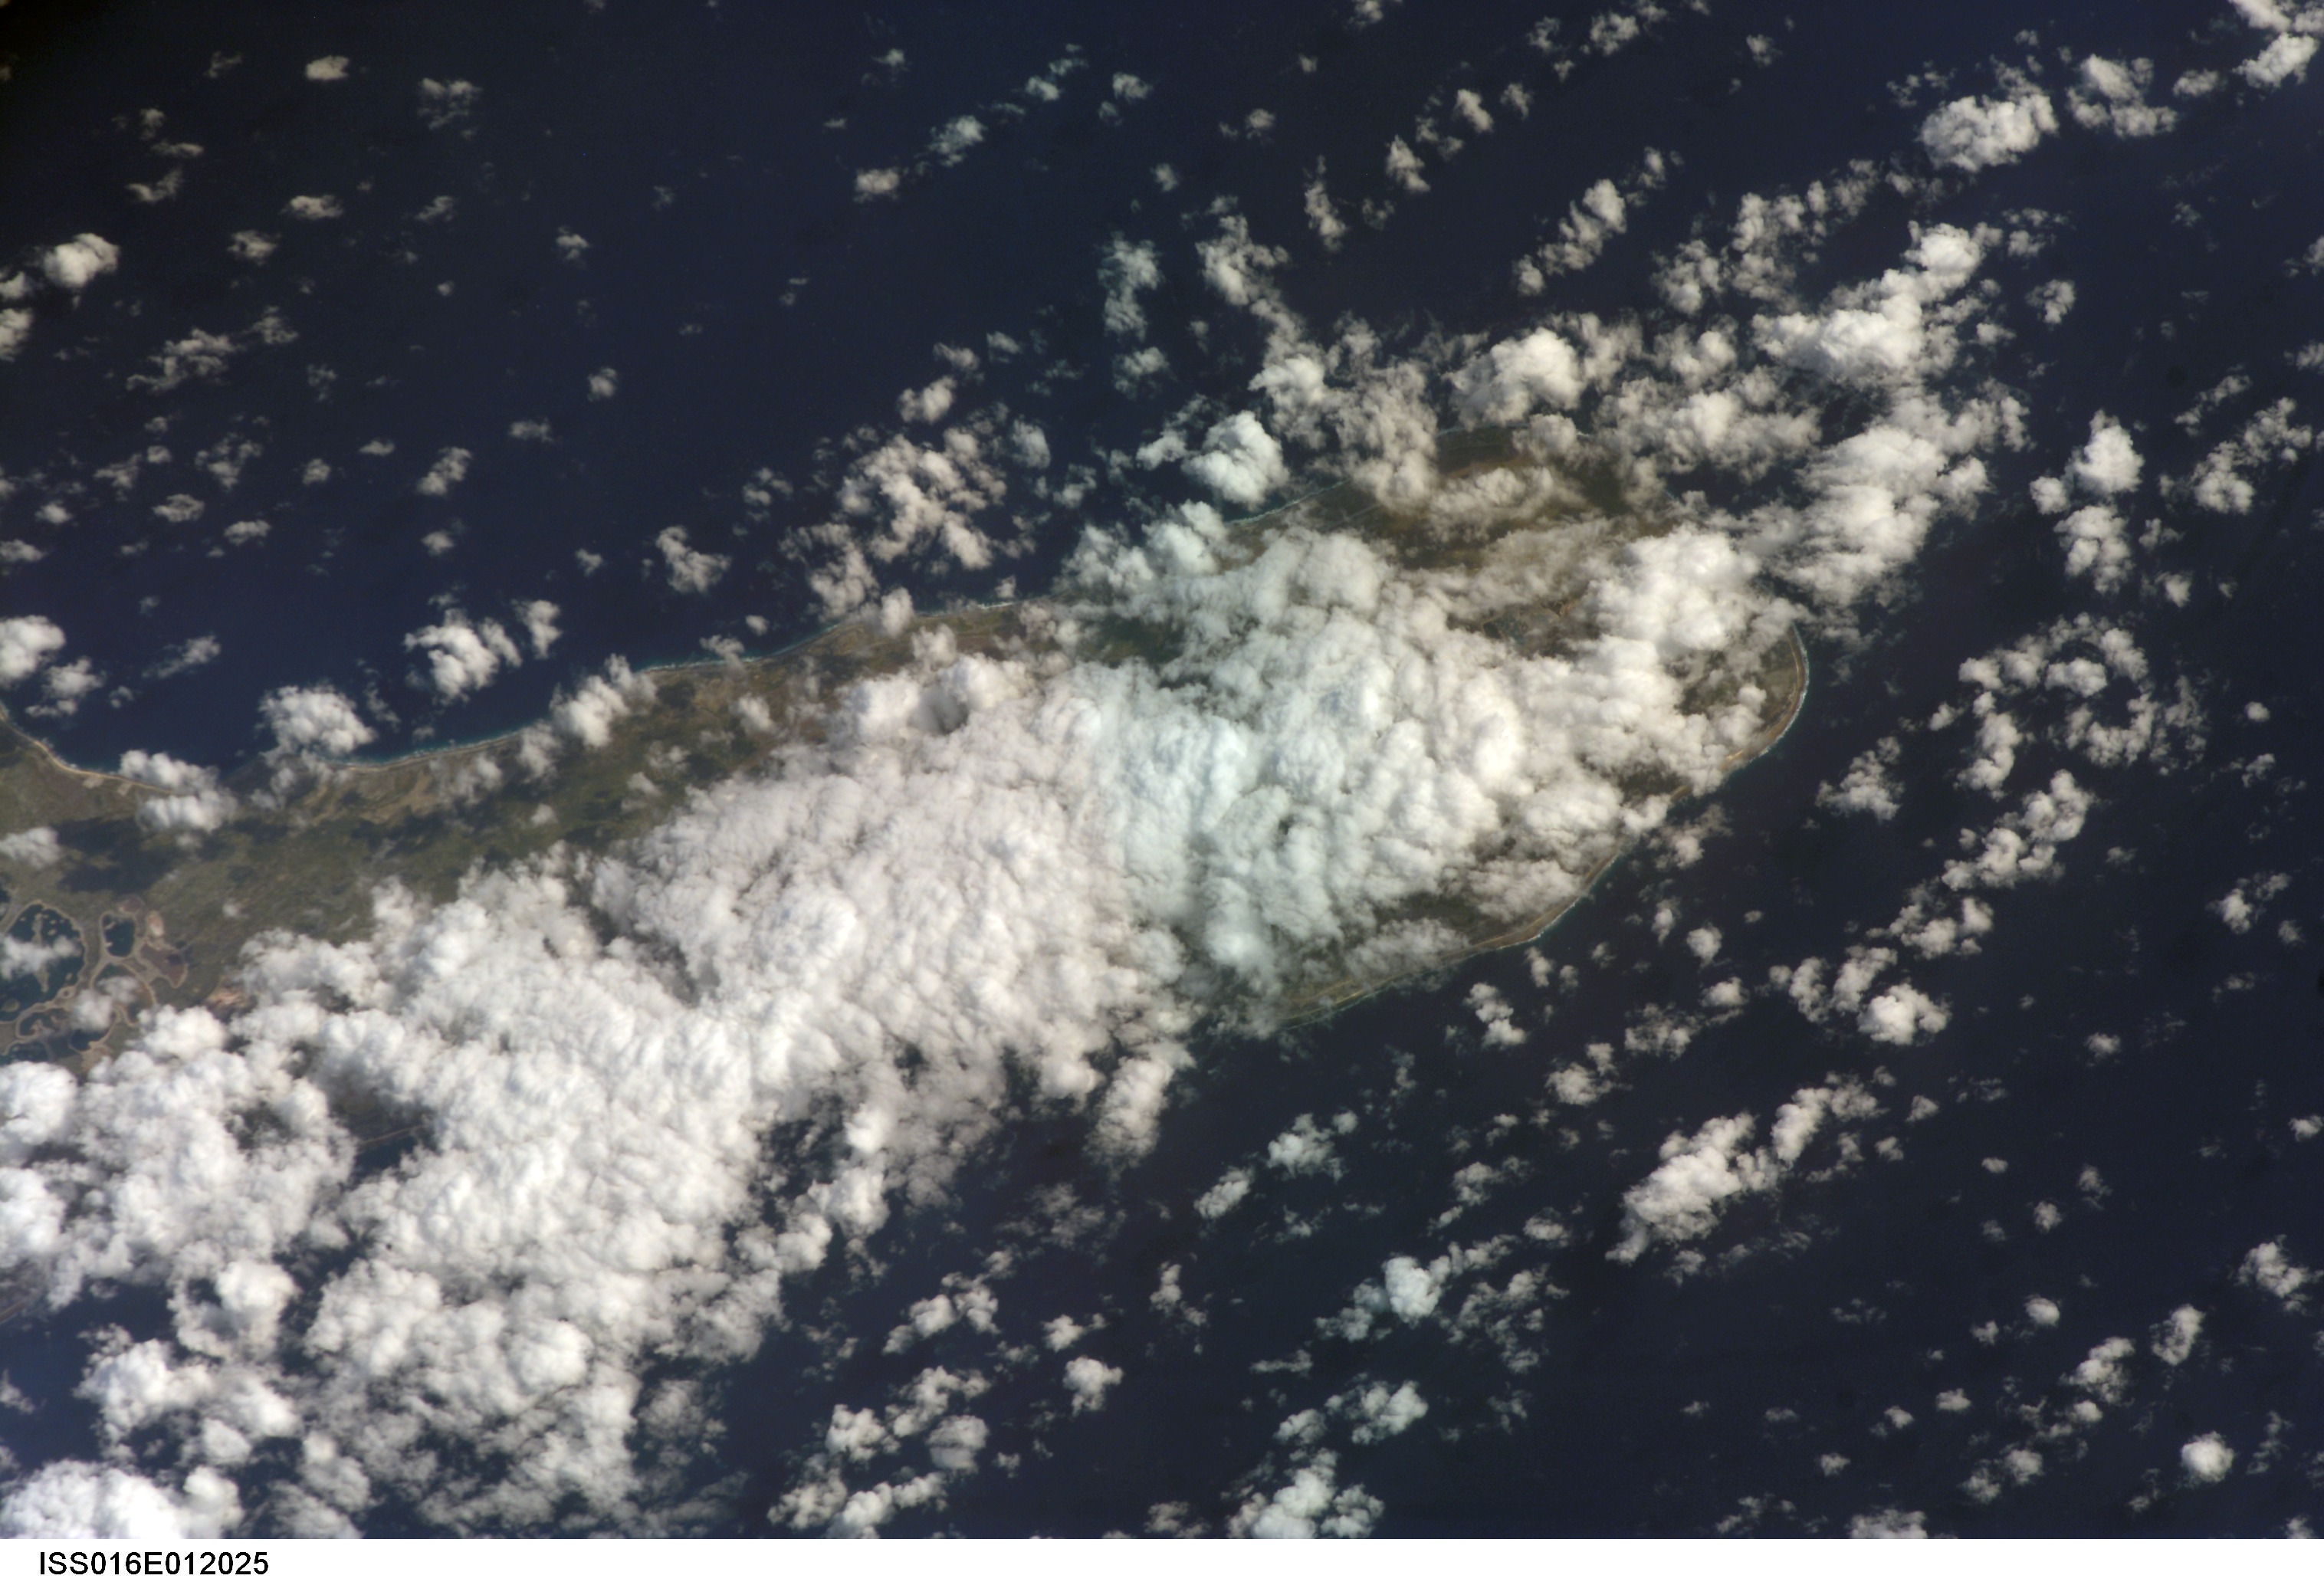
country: KIRIBATI
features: CHRISTMAS I., REEFS, SE. POINT
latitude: 1.8
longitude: -157.3
